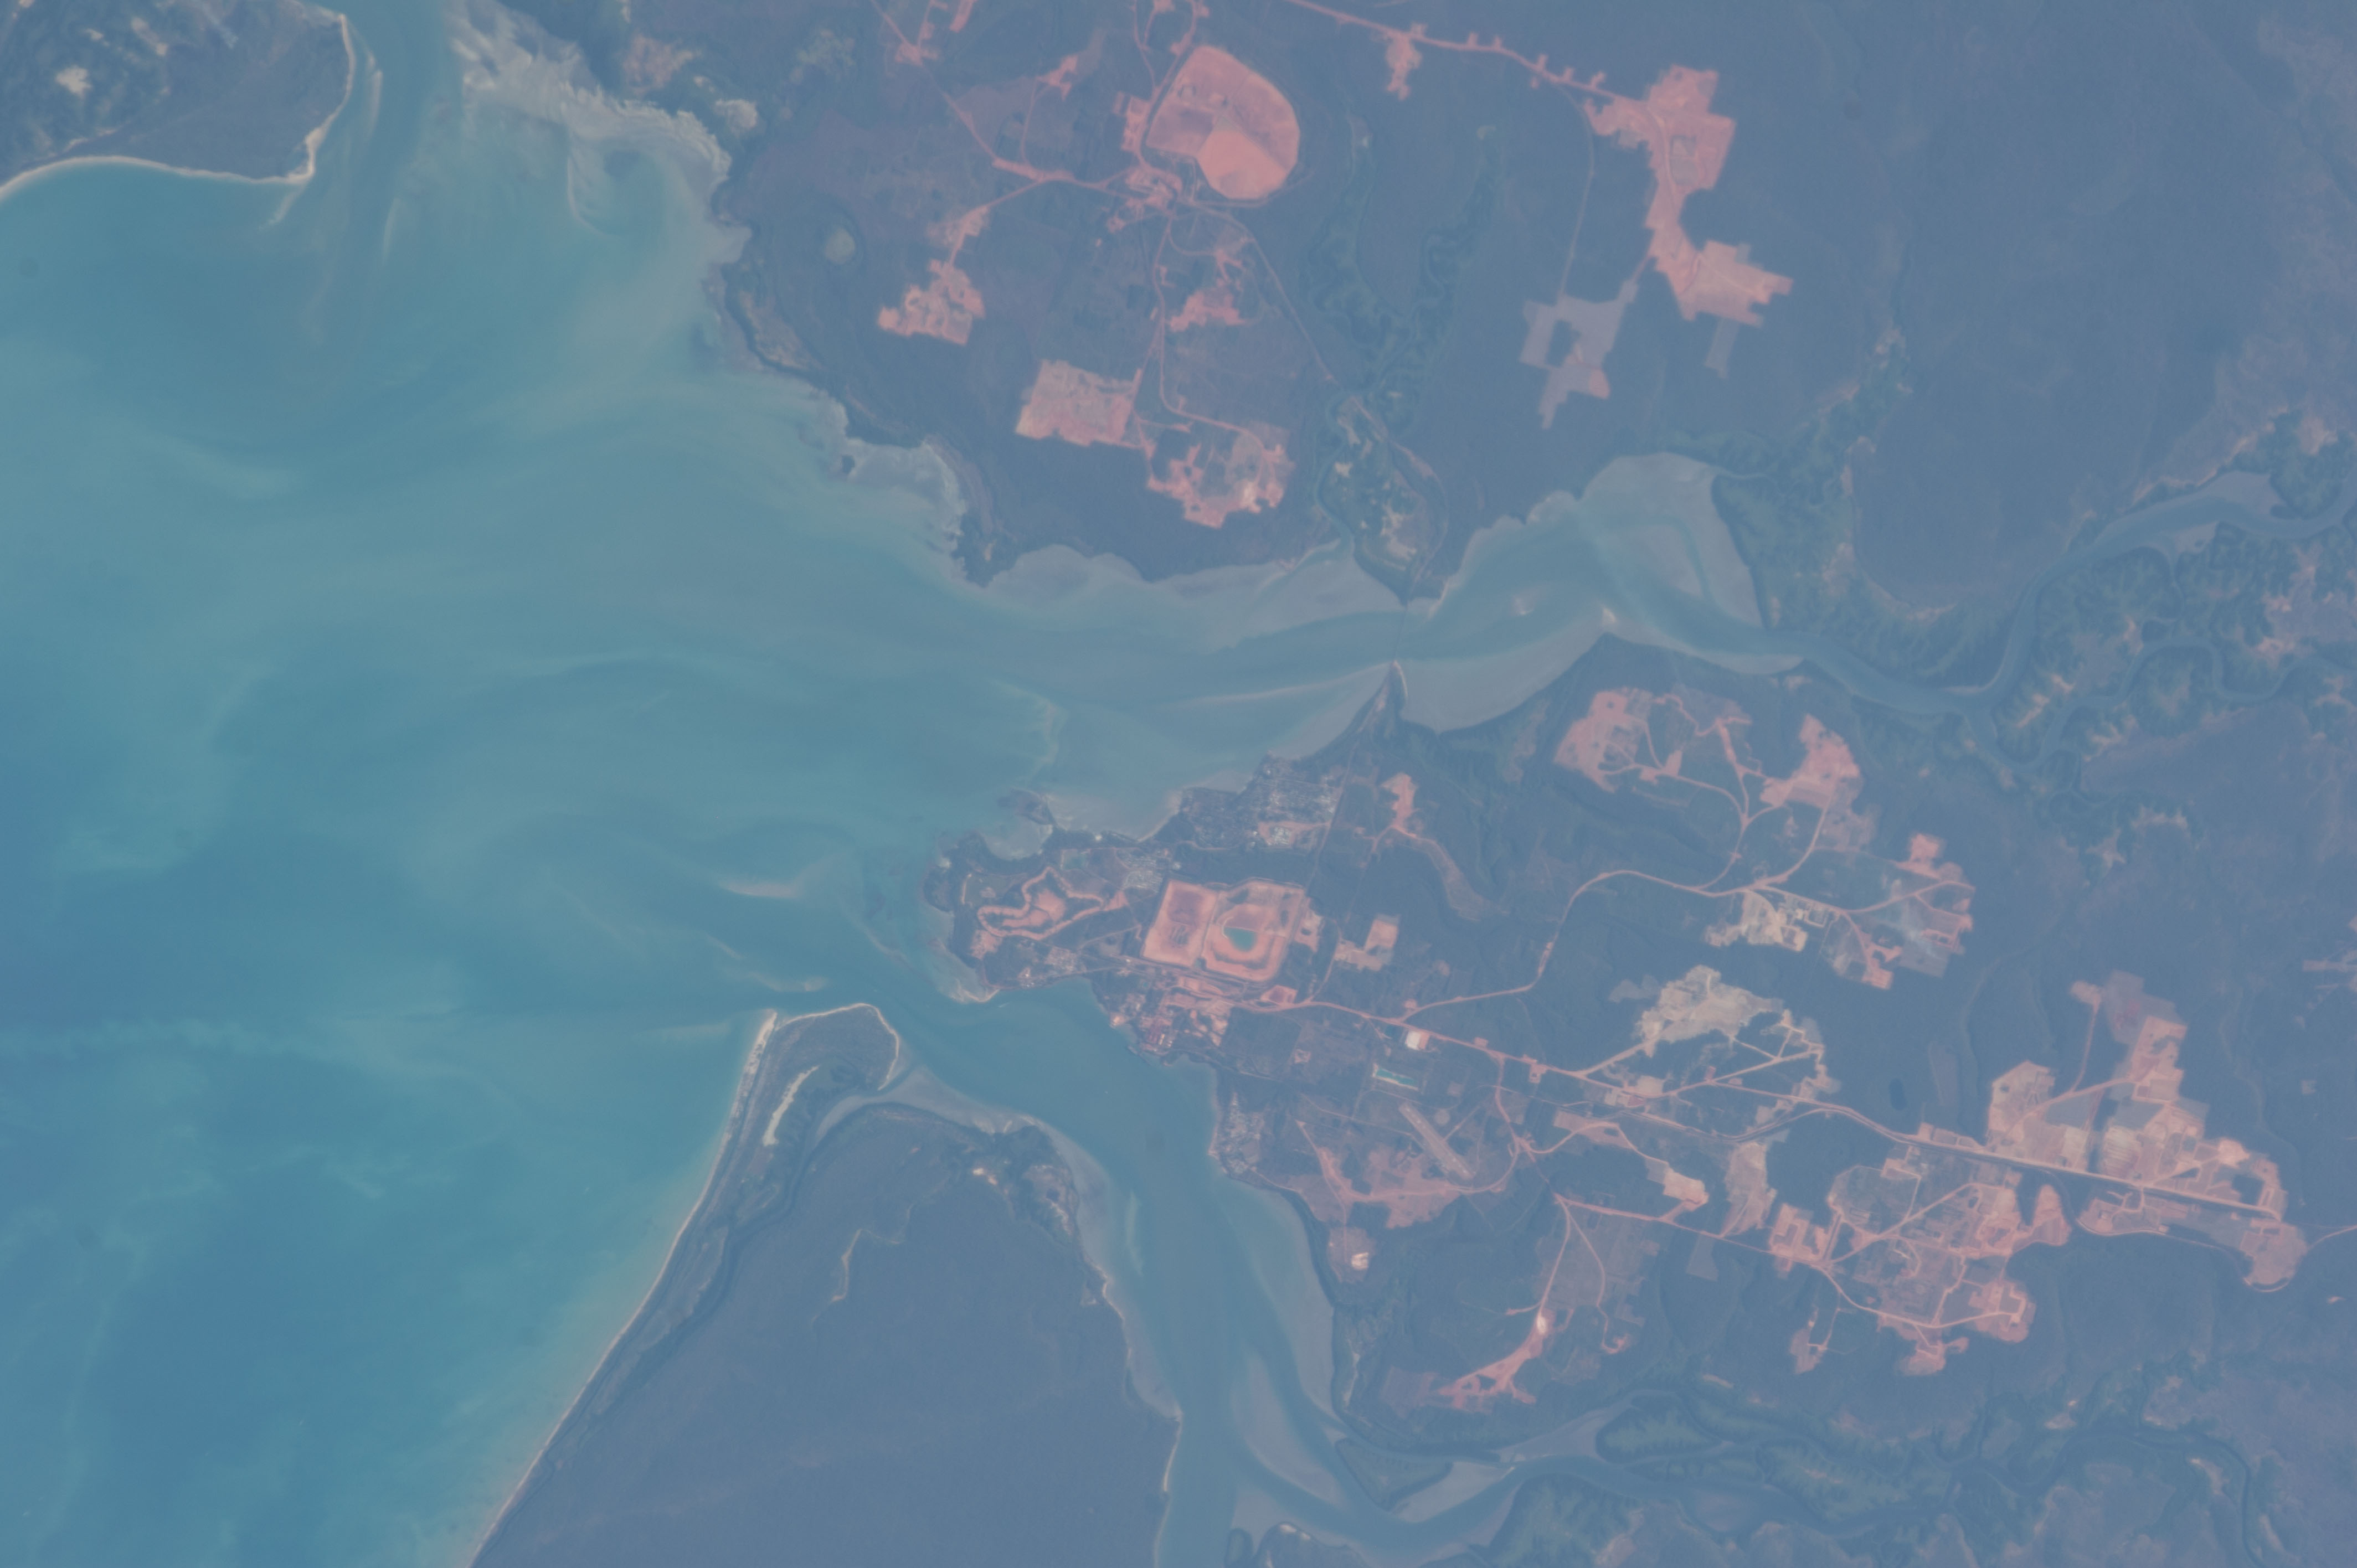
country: AUSTRALIA-Q
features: AUSTRALIA, GULF OF CARPENTARIA, ALBATROSS BAY,EMBLEY RIVER, MISSION RIVER, ROCKY POINT, TRUNDING, NANUM, WEIPA, NAPRANUM,ROCKY POINT, EMBLEY RIVER, GULF OF CARPENTARIA, WELPA, NAPRANUM. TRUNDING,AUSTRALIA, EMBLEY RIVER, NAPRANUM, WEIPA, NANUM, TRUNDING, ROCKY POINT, -12.63,141.86,GULF OF CARPENTARIA
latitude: -12.6
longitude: 141.9
